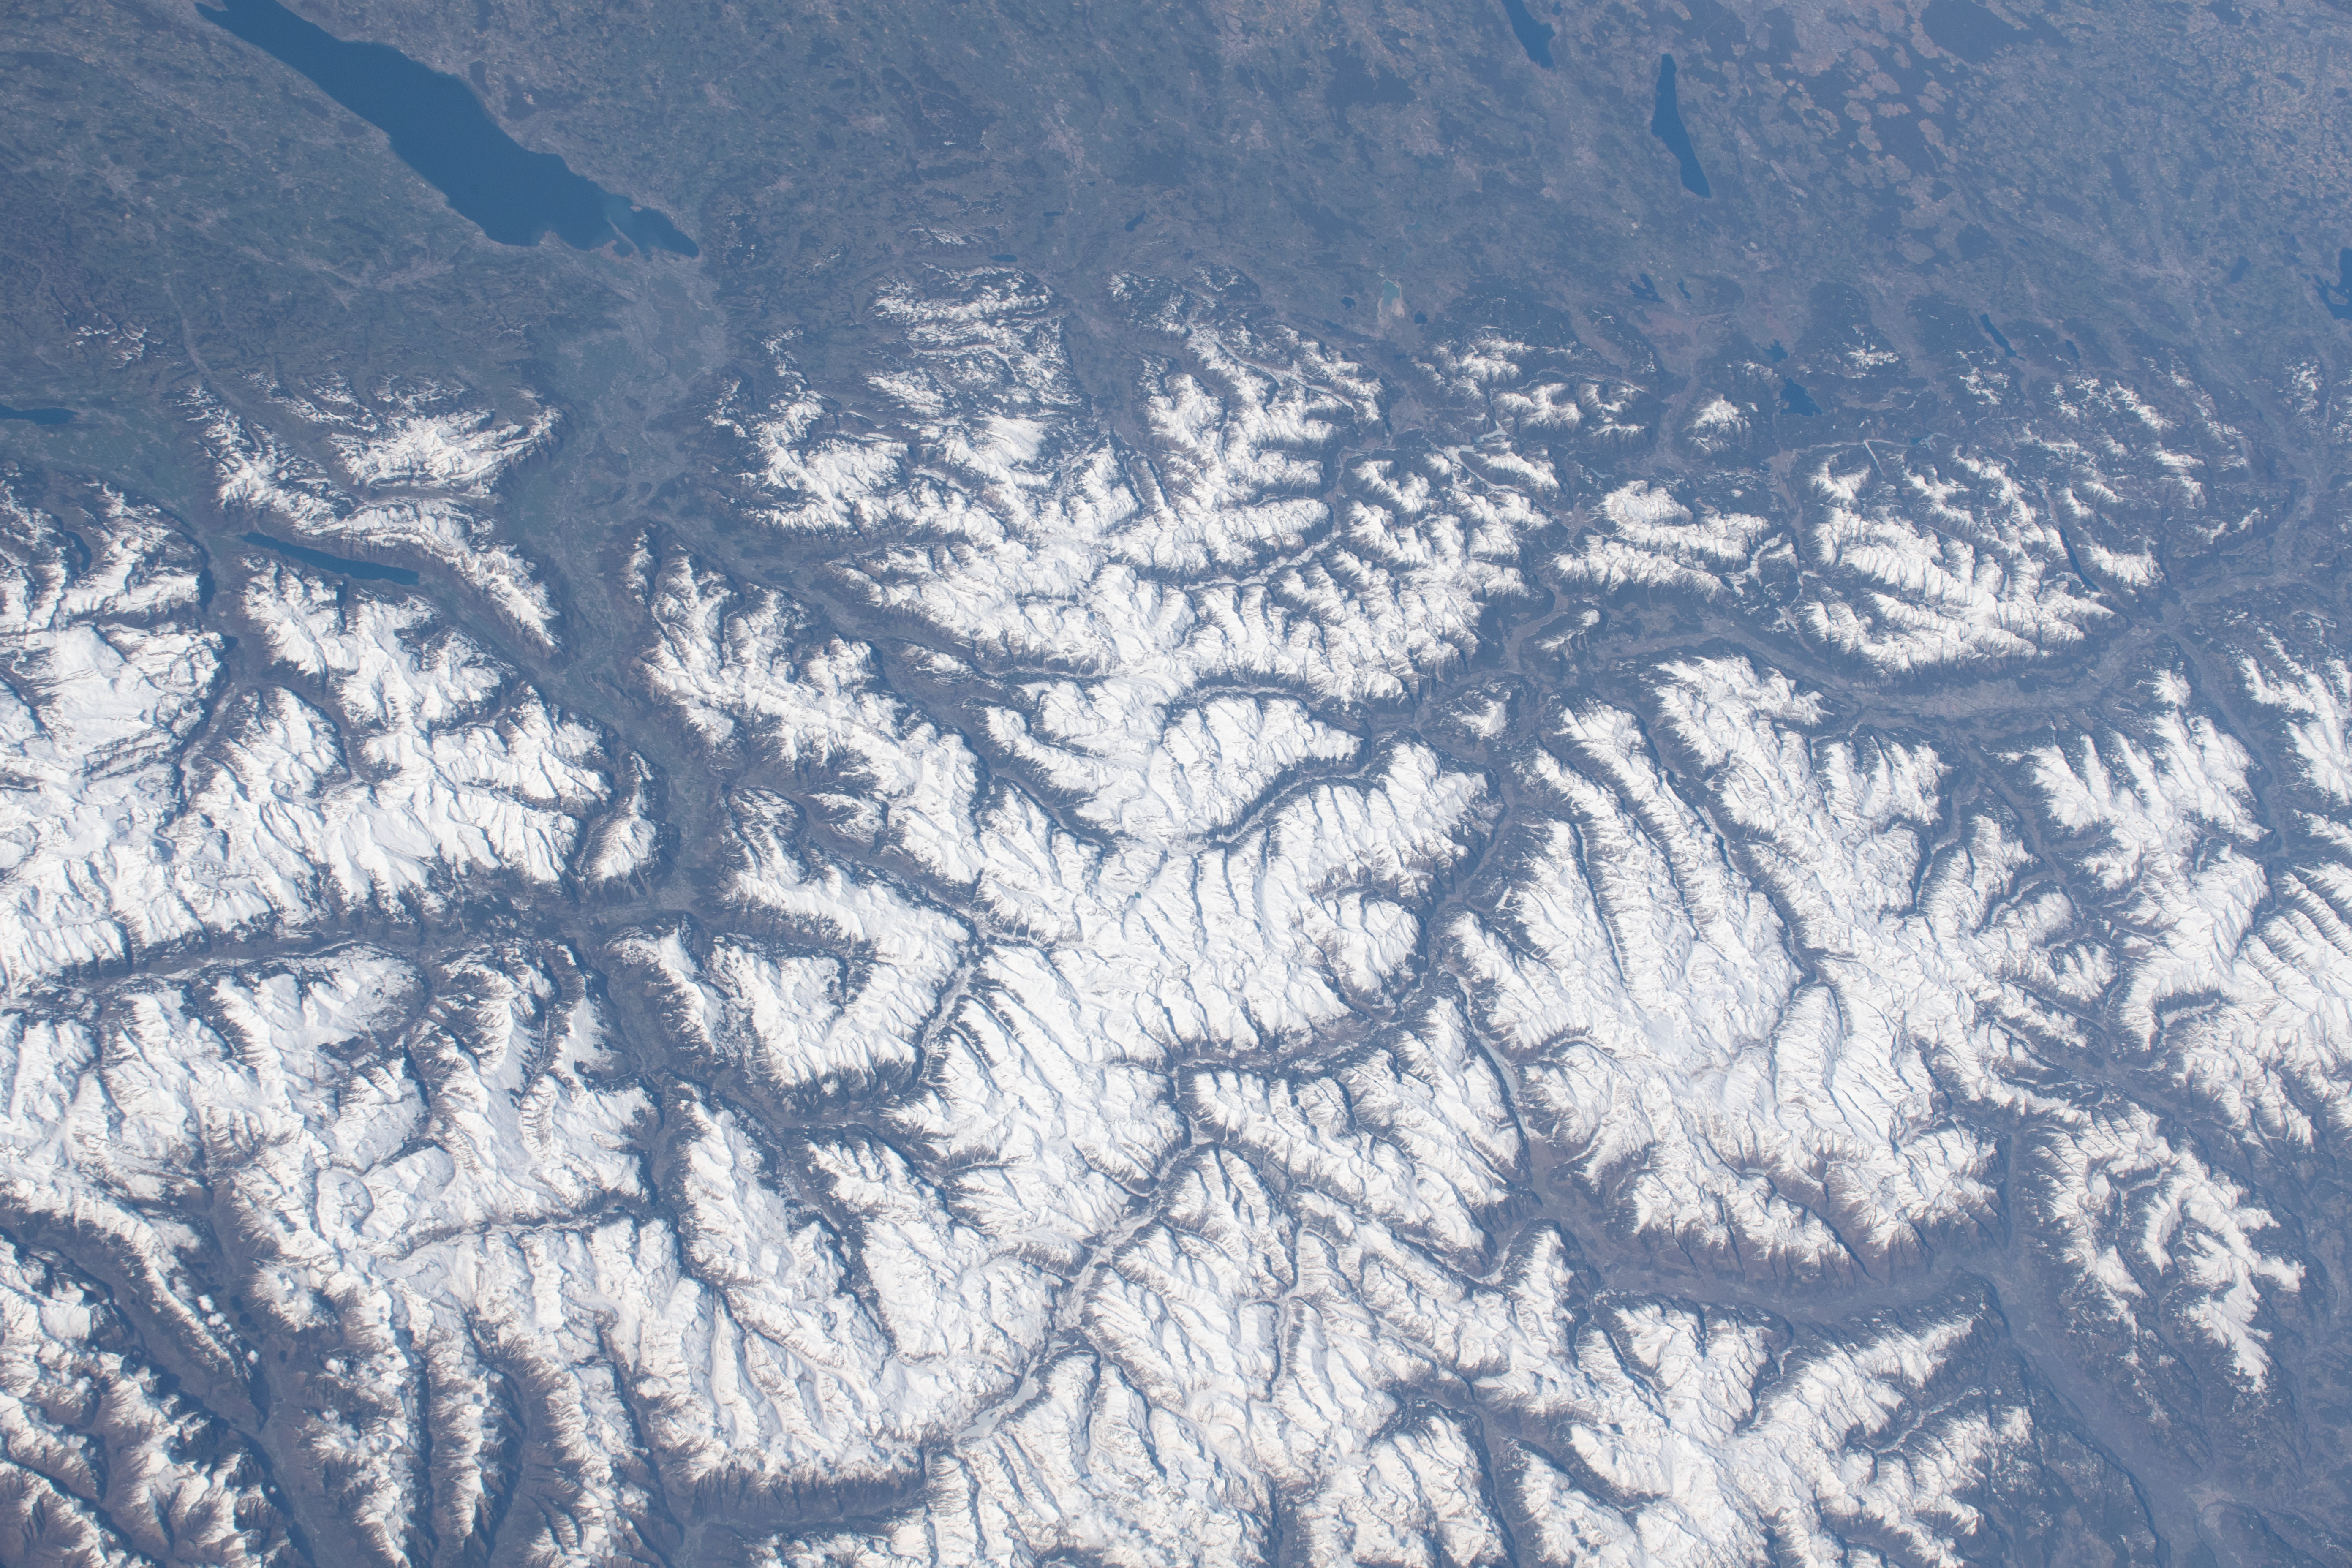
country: AUSTRIA
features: EULENWIESEN NATIONAL PARK, PARK
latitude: 47.2
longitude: 11.4
